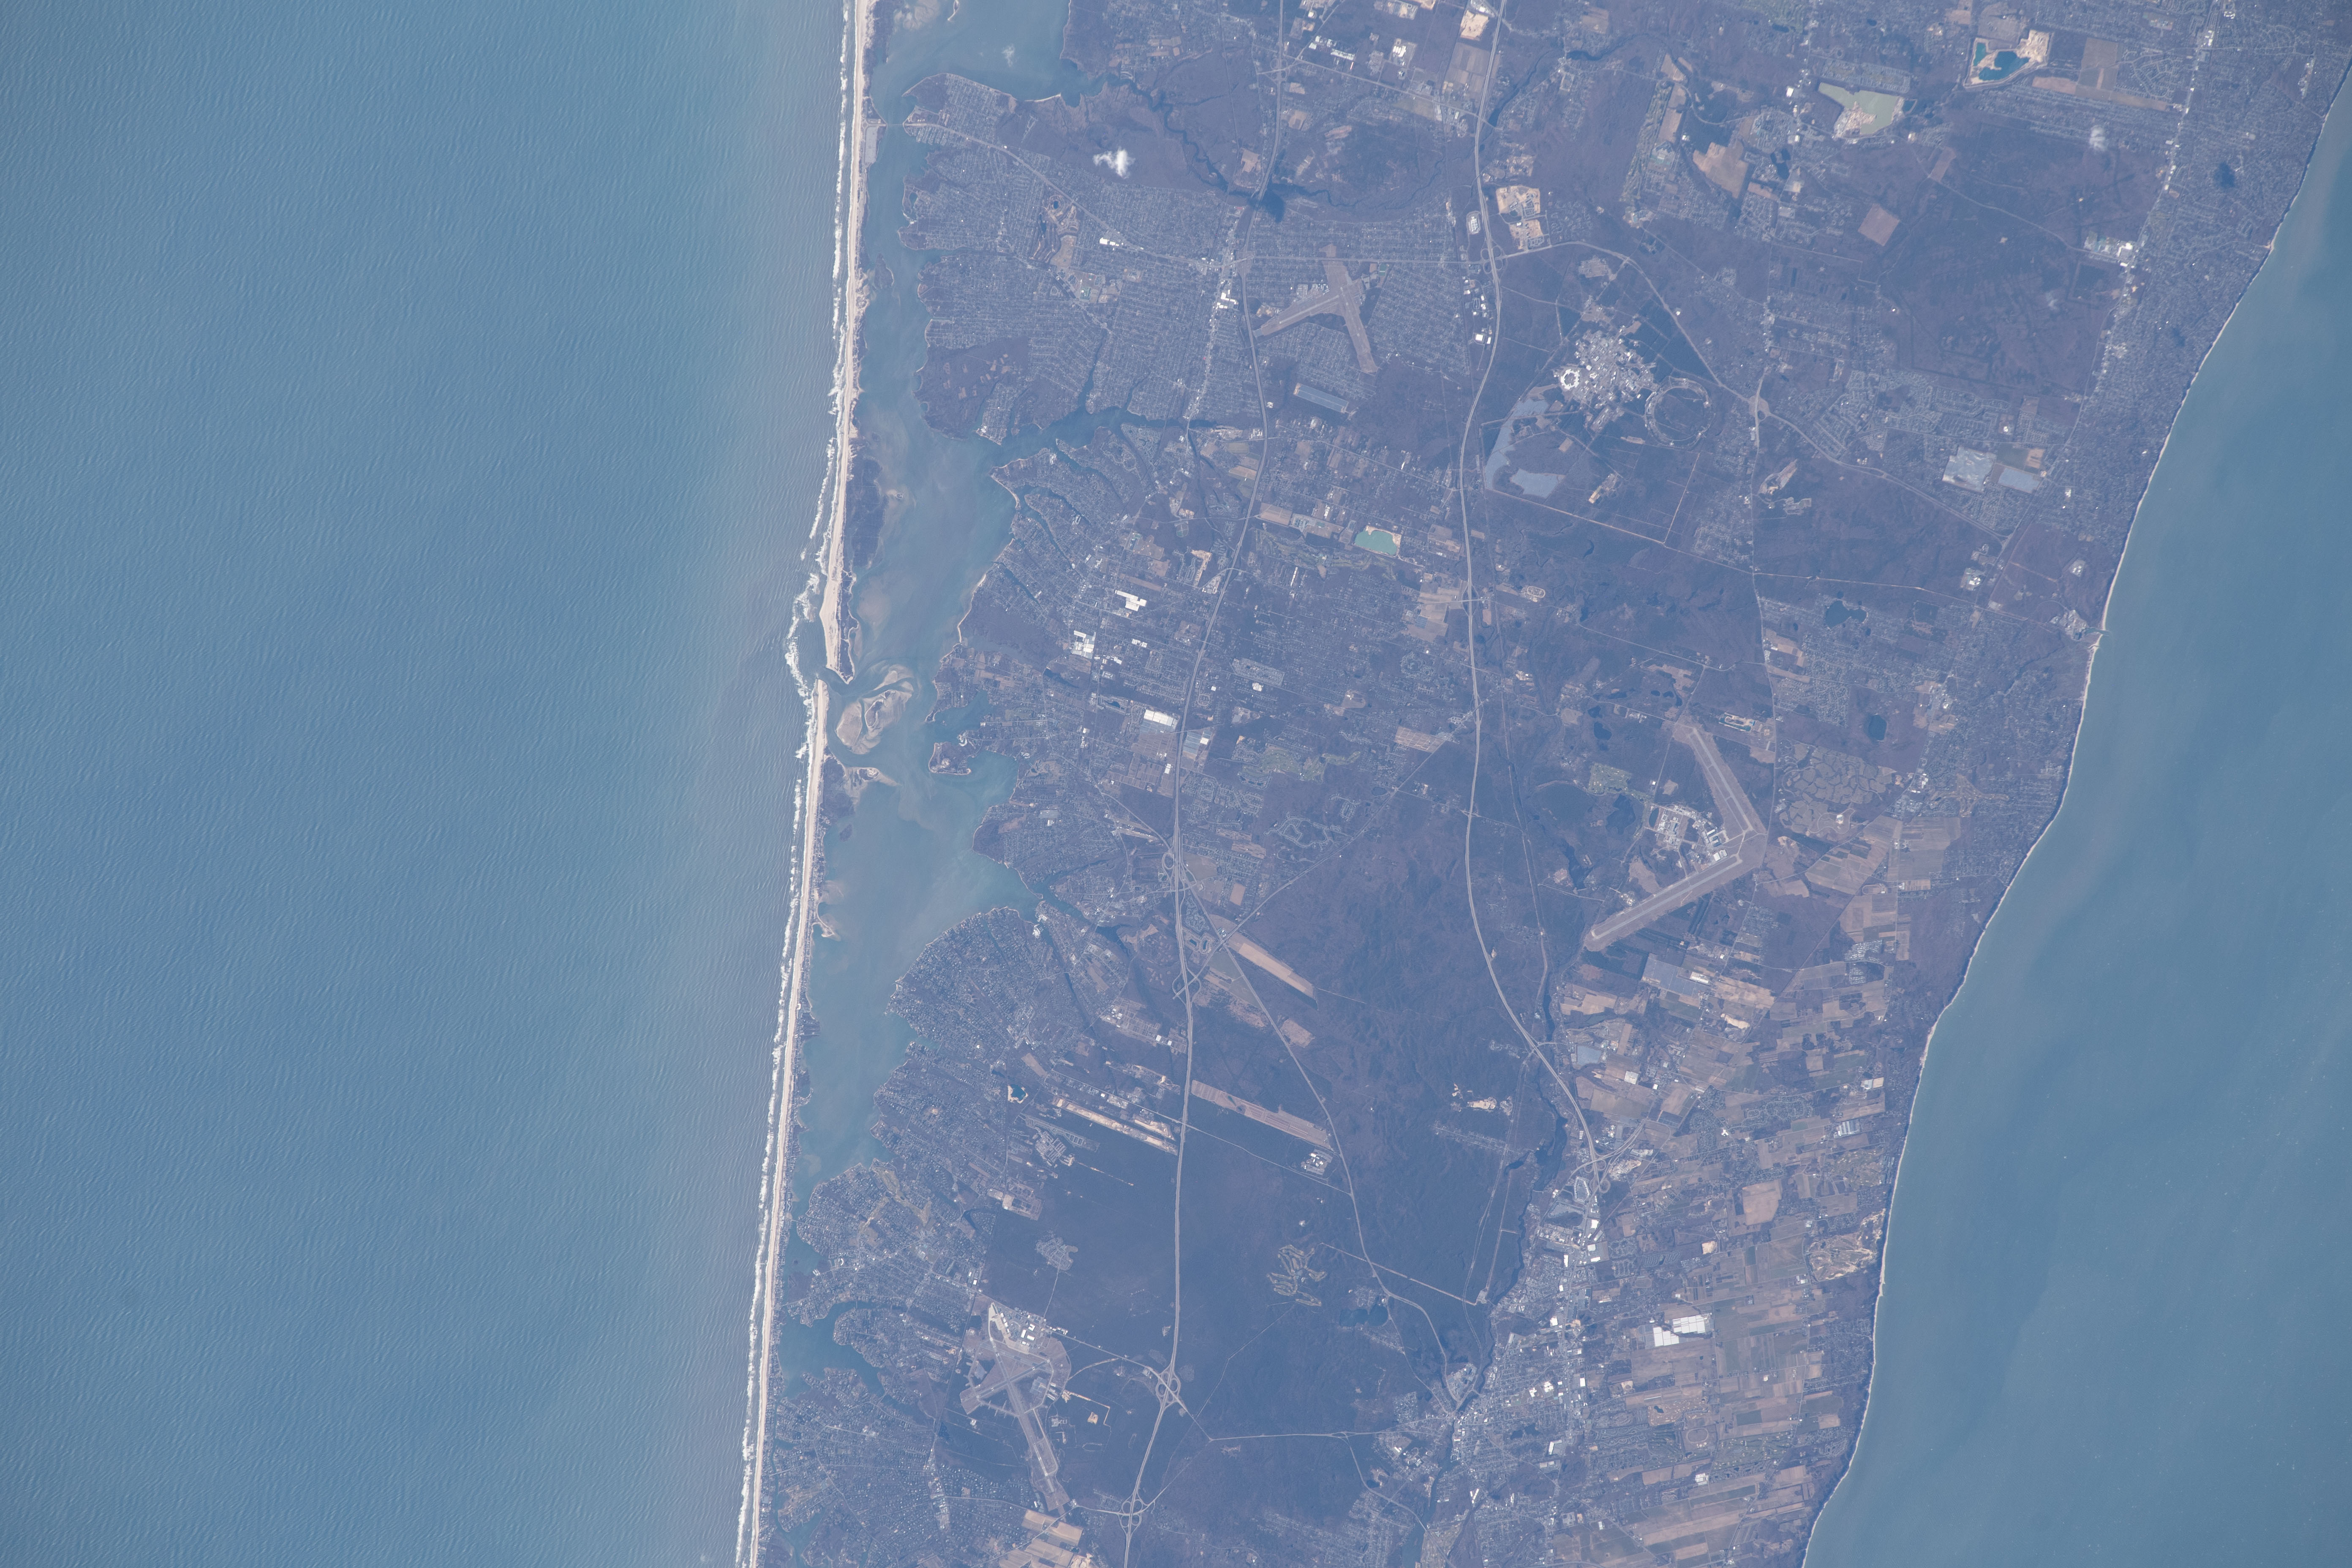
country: USA-NEW YORK
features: MORICHES BAY, LONG ISLAND, WEST HAMPTON DUNES
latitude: 40.8
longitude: -72.8
